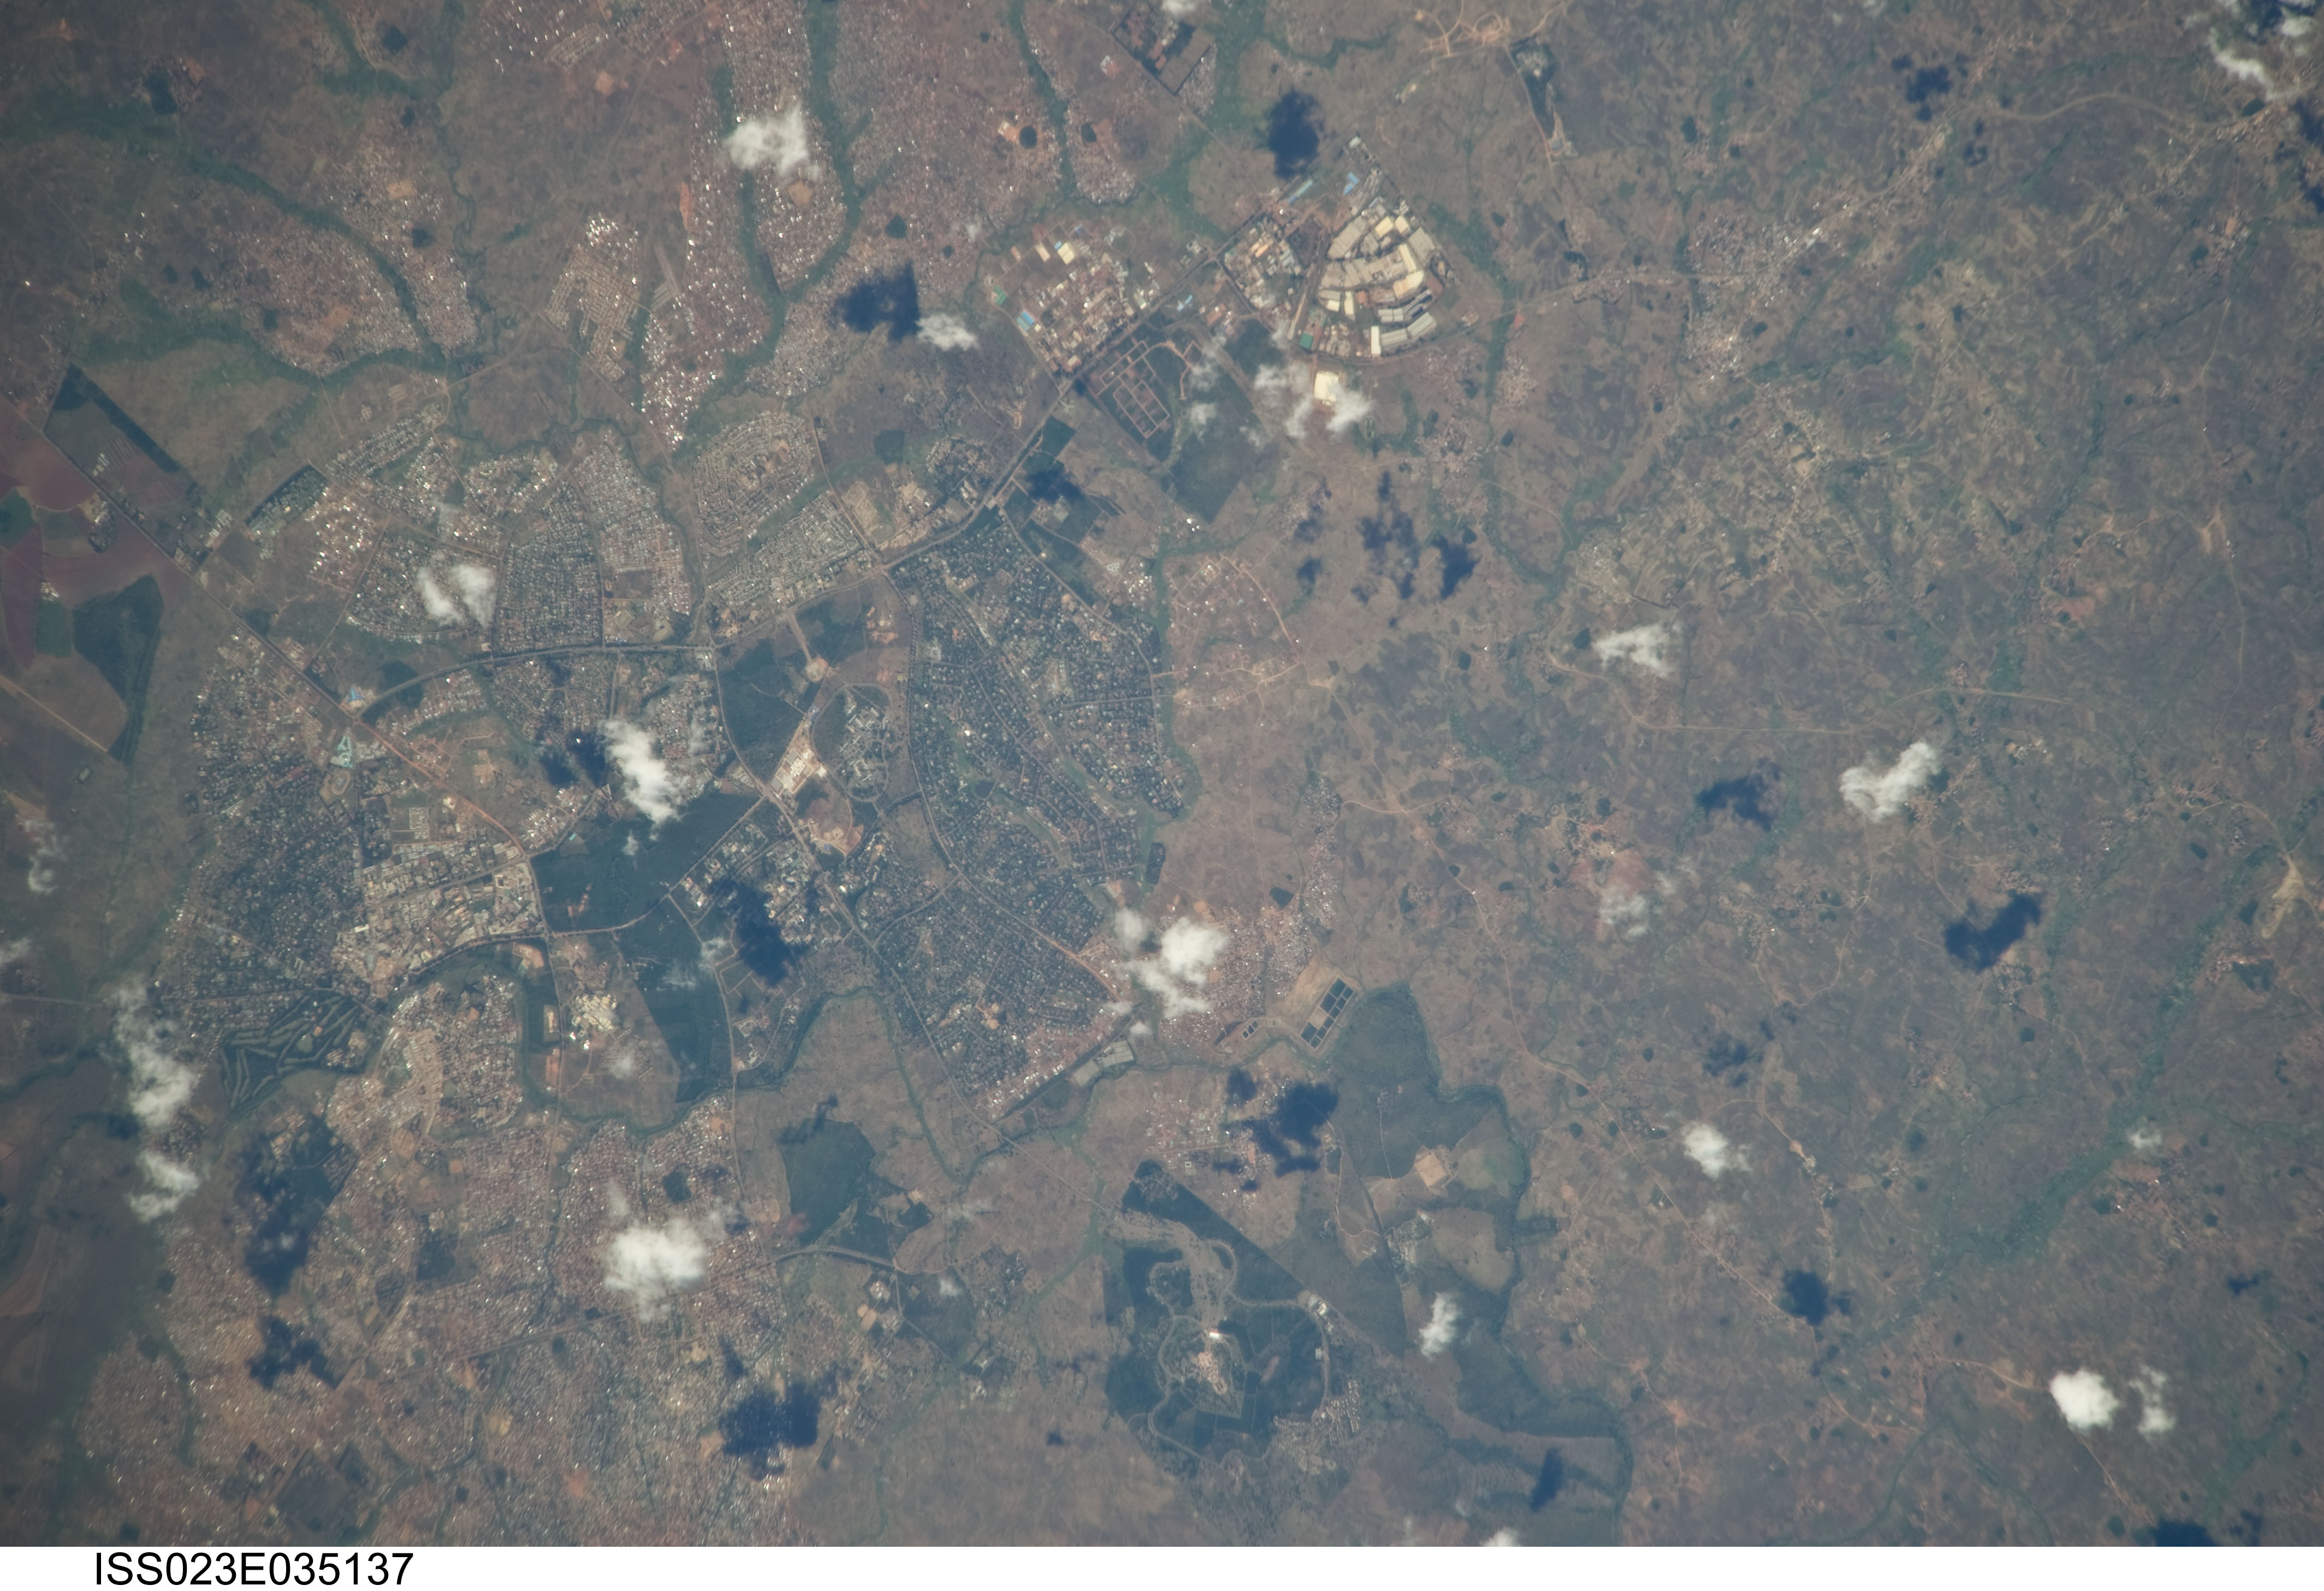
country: MALAWI
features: LILONGWE, AGRICULTURE, ROADS
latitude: -13.9
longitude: 33.8
